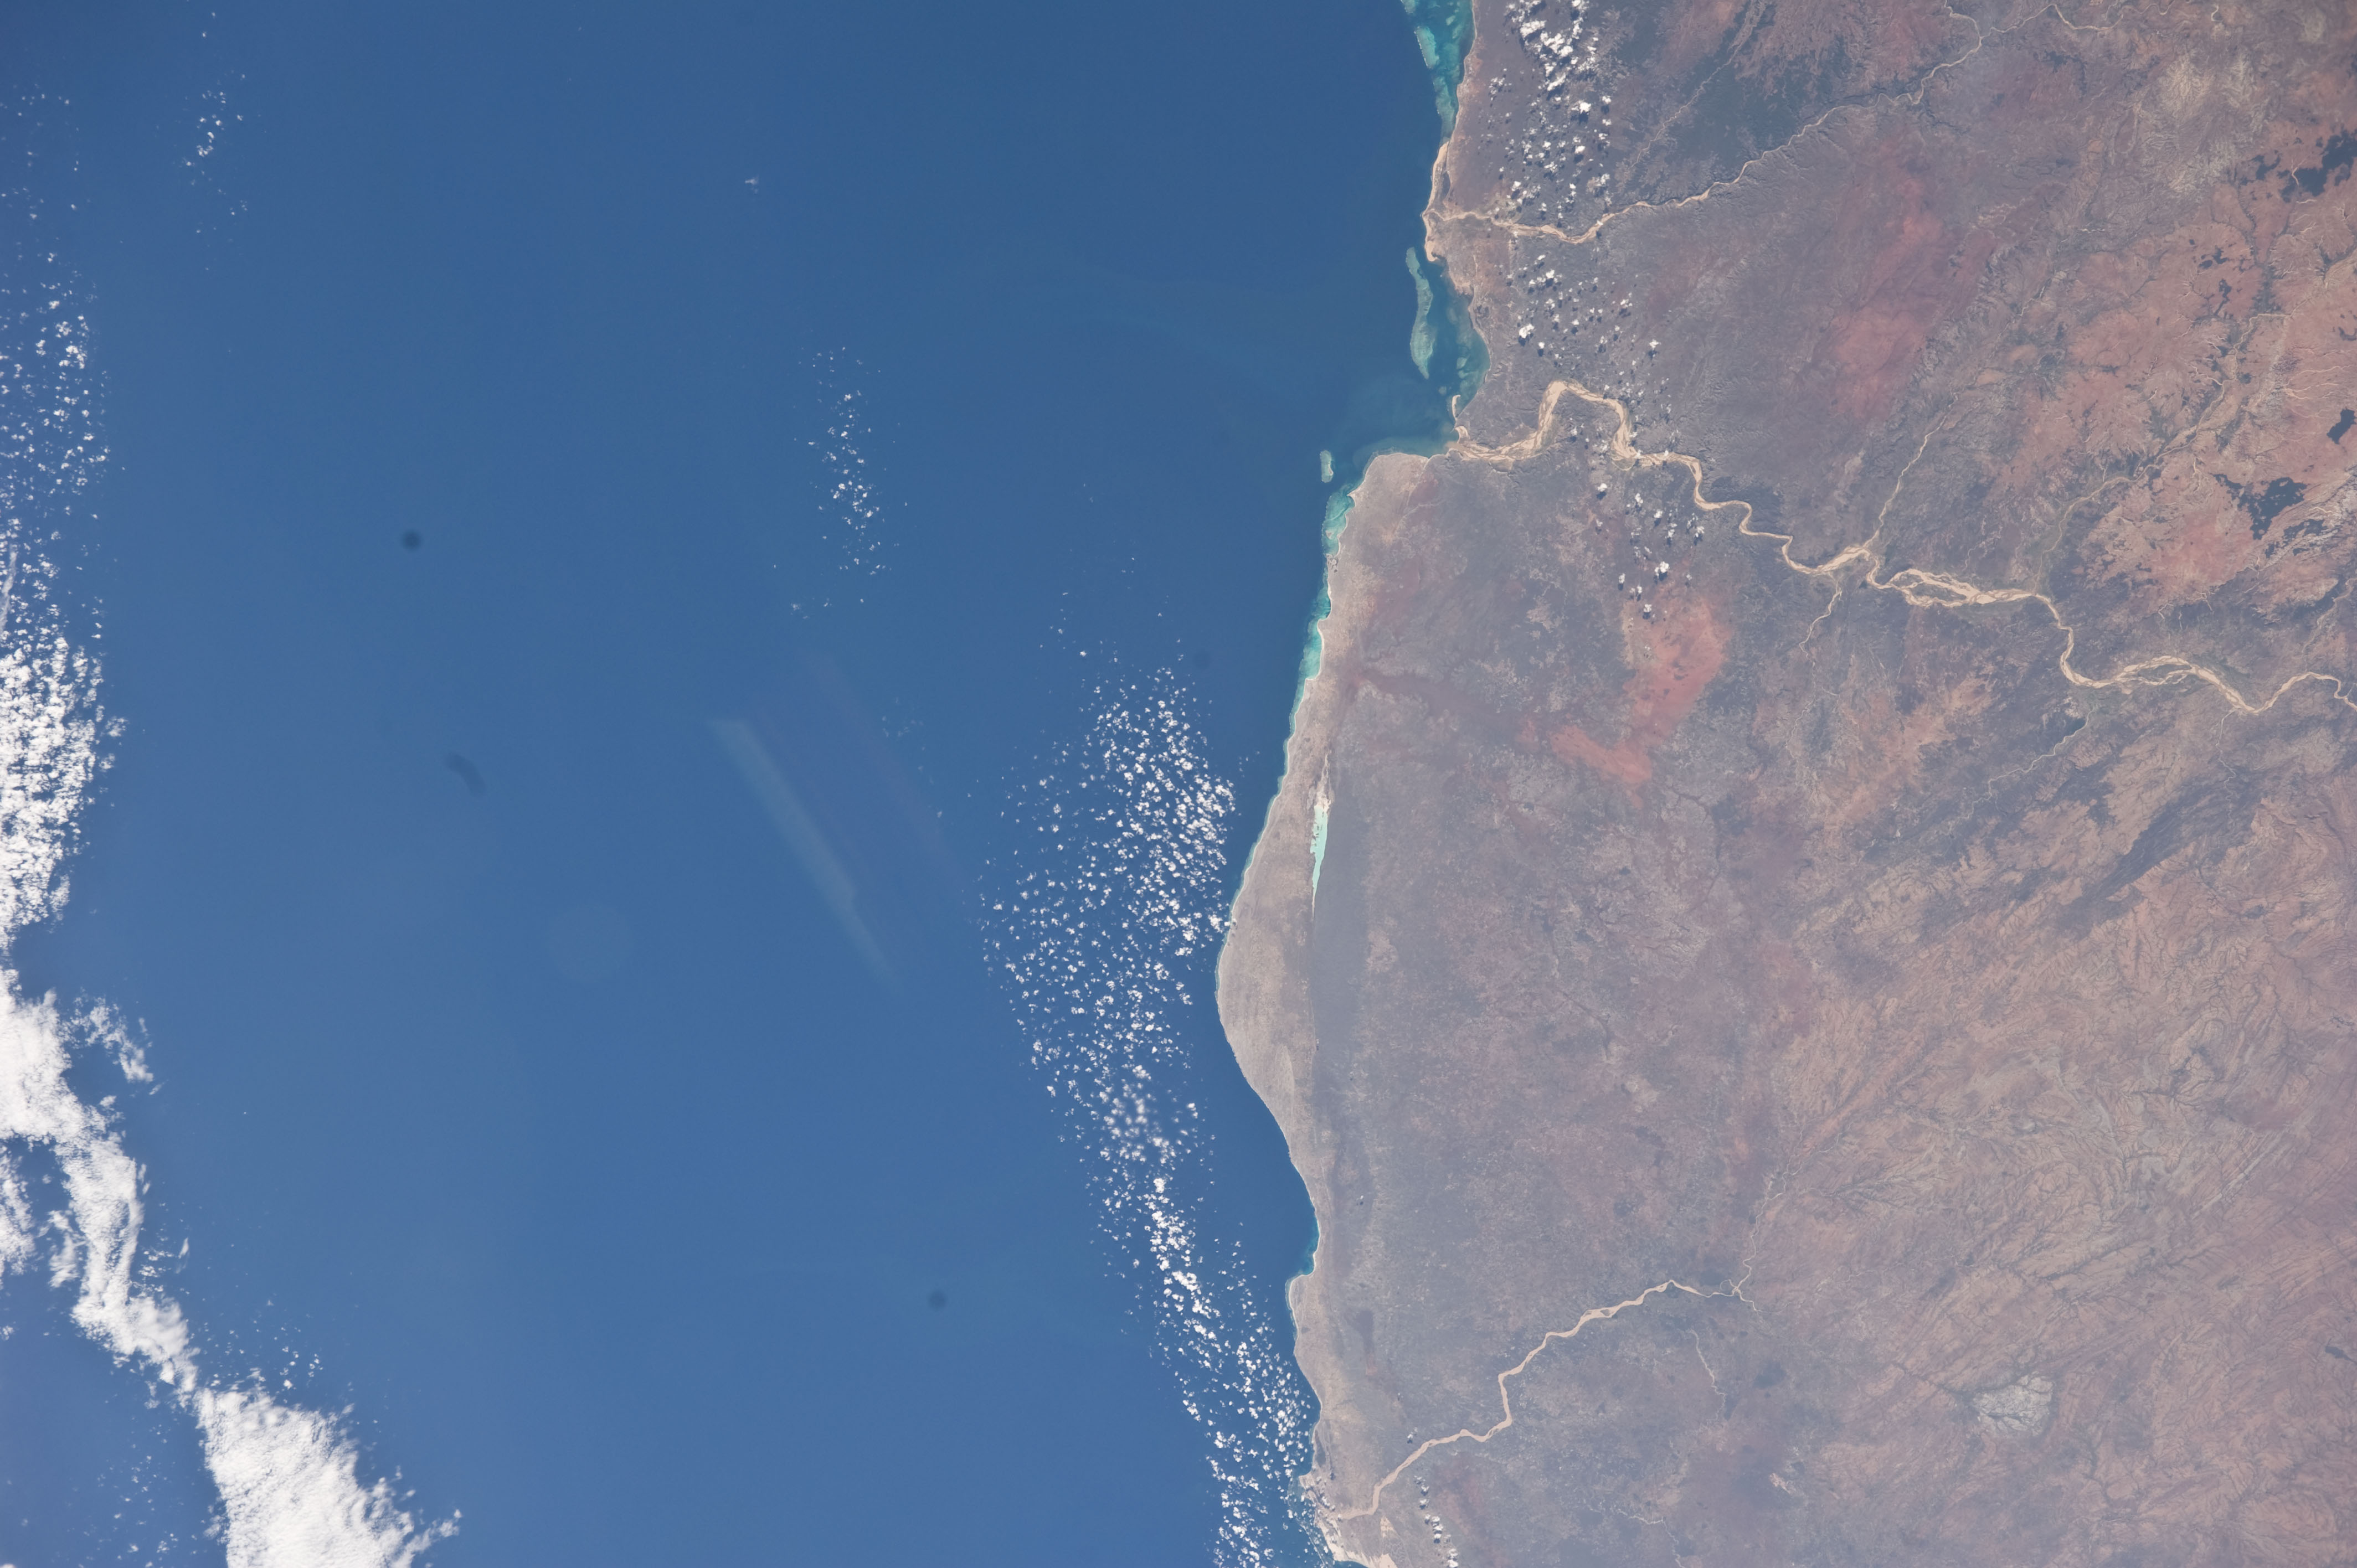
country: MADAGASCAR
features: MOZAMBIQUE CHAN., COAST, REEFS, ONILAHY R., LINTA R., DRAINAGE
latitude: -24.0
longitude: 43.5
